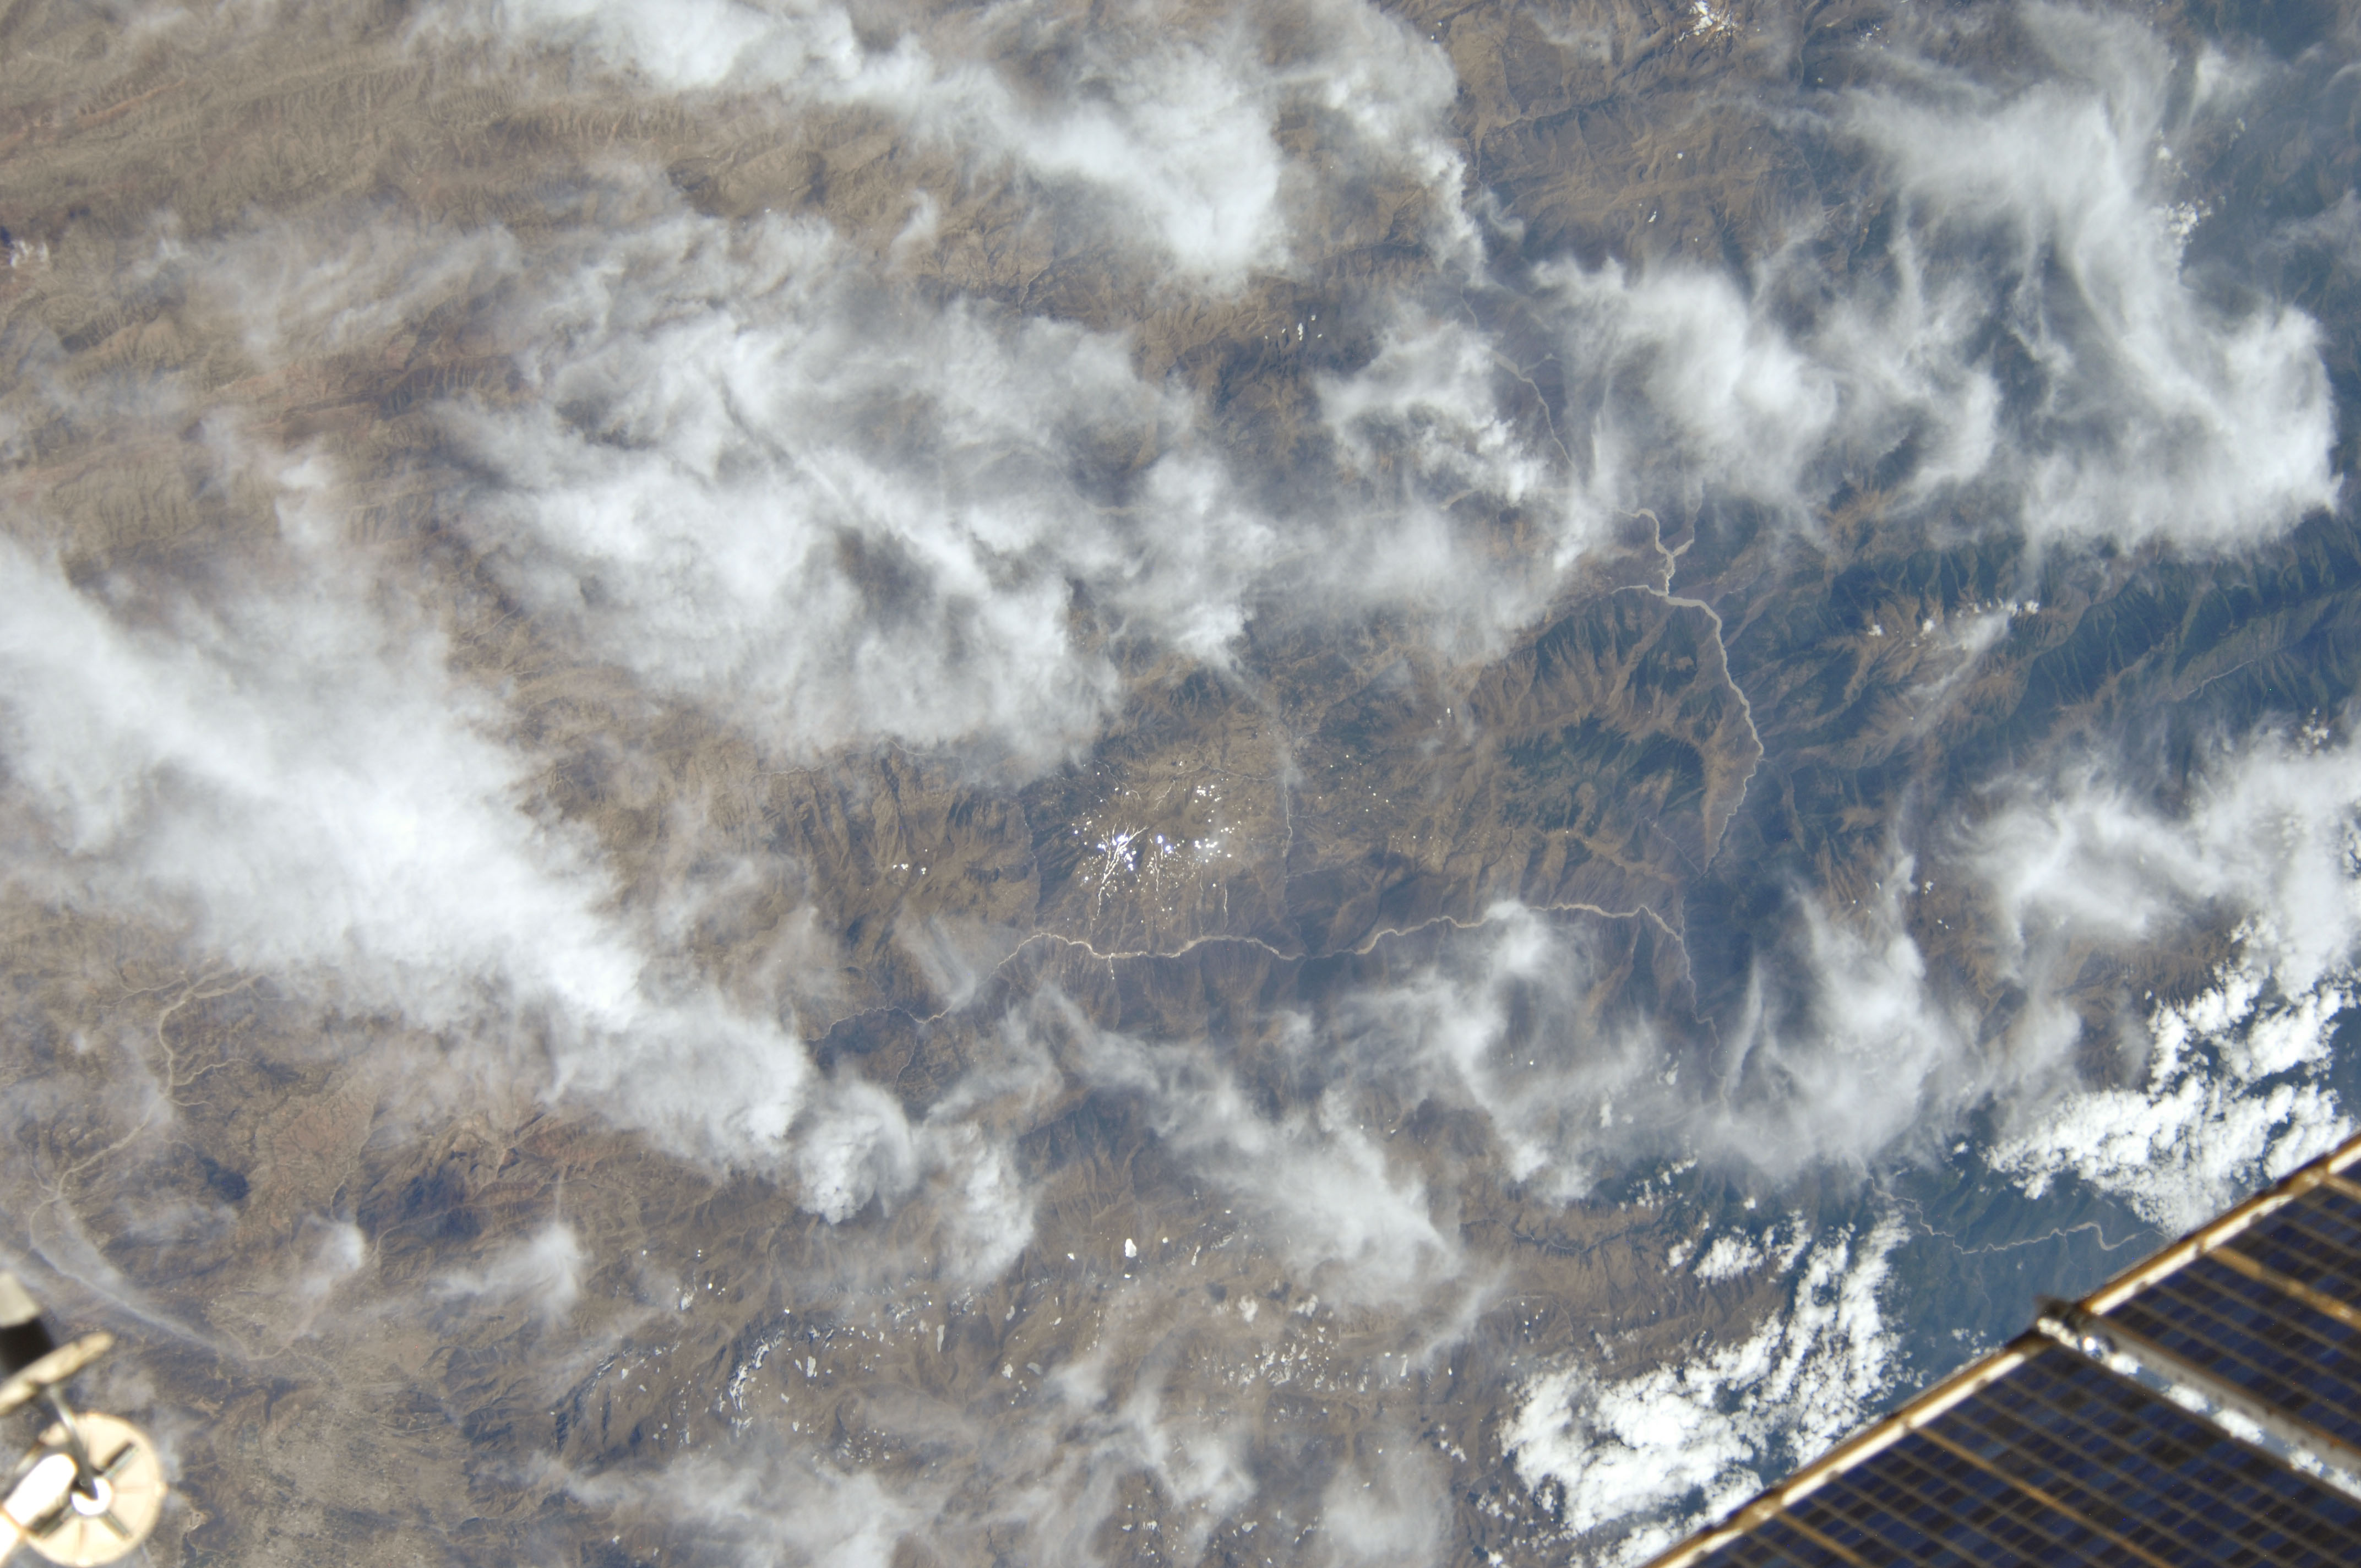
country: BOLIVIA
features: SUBANDEAN RANGES, CANYONS
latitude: -17.0
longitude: -67.0
